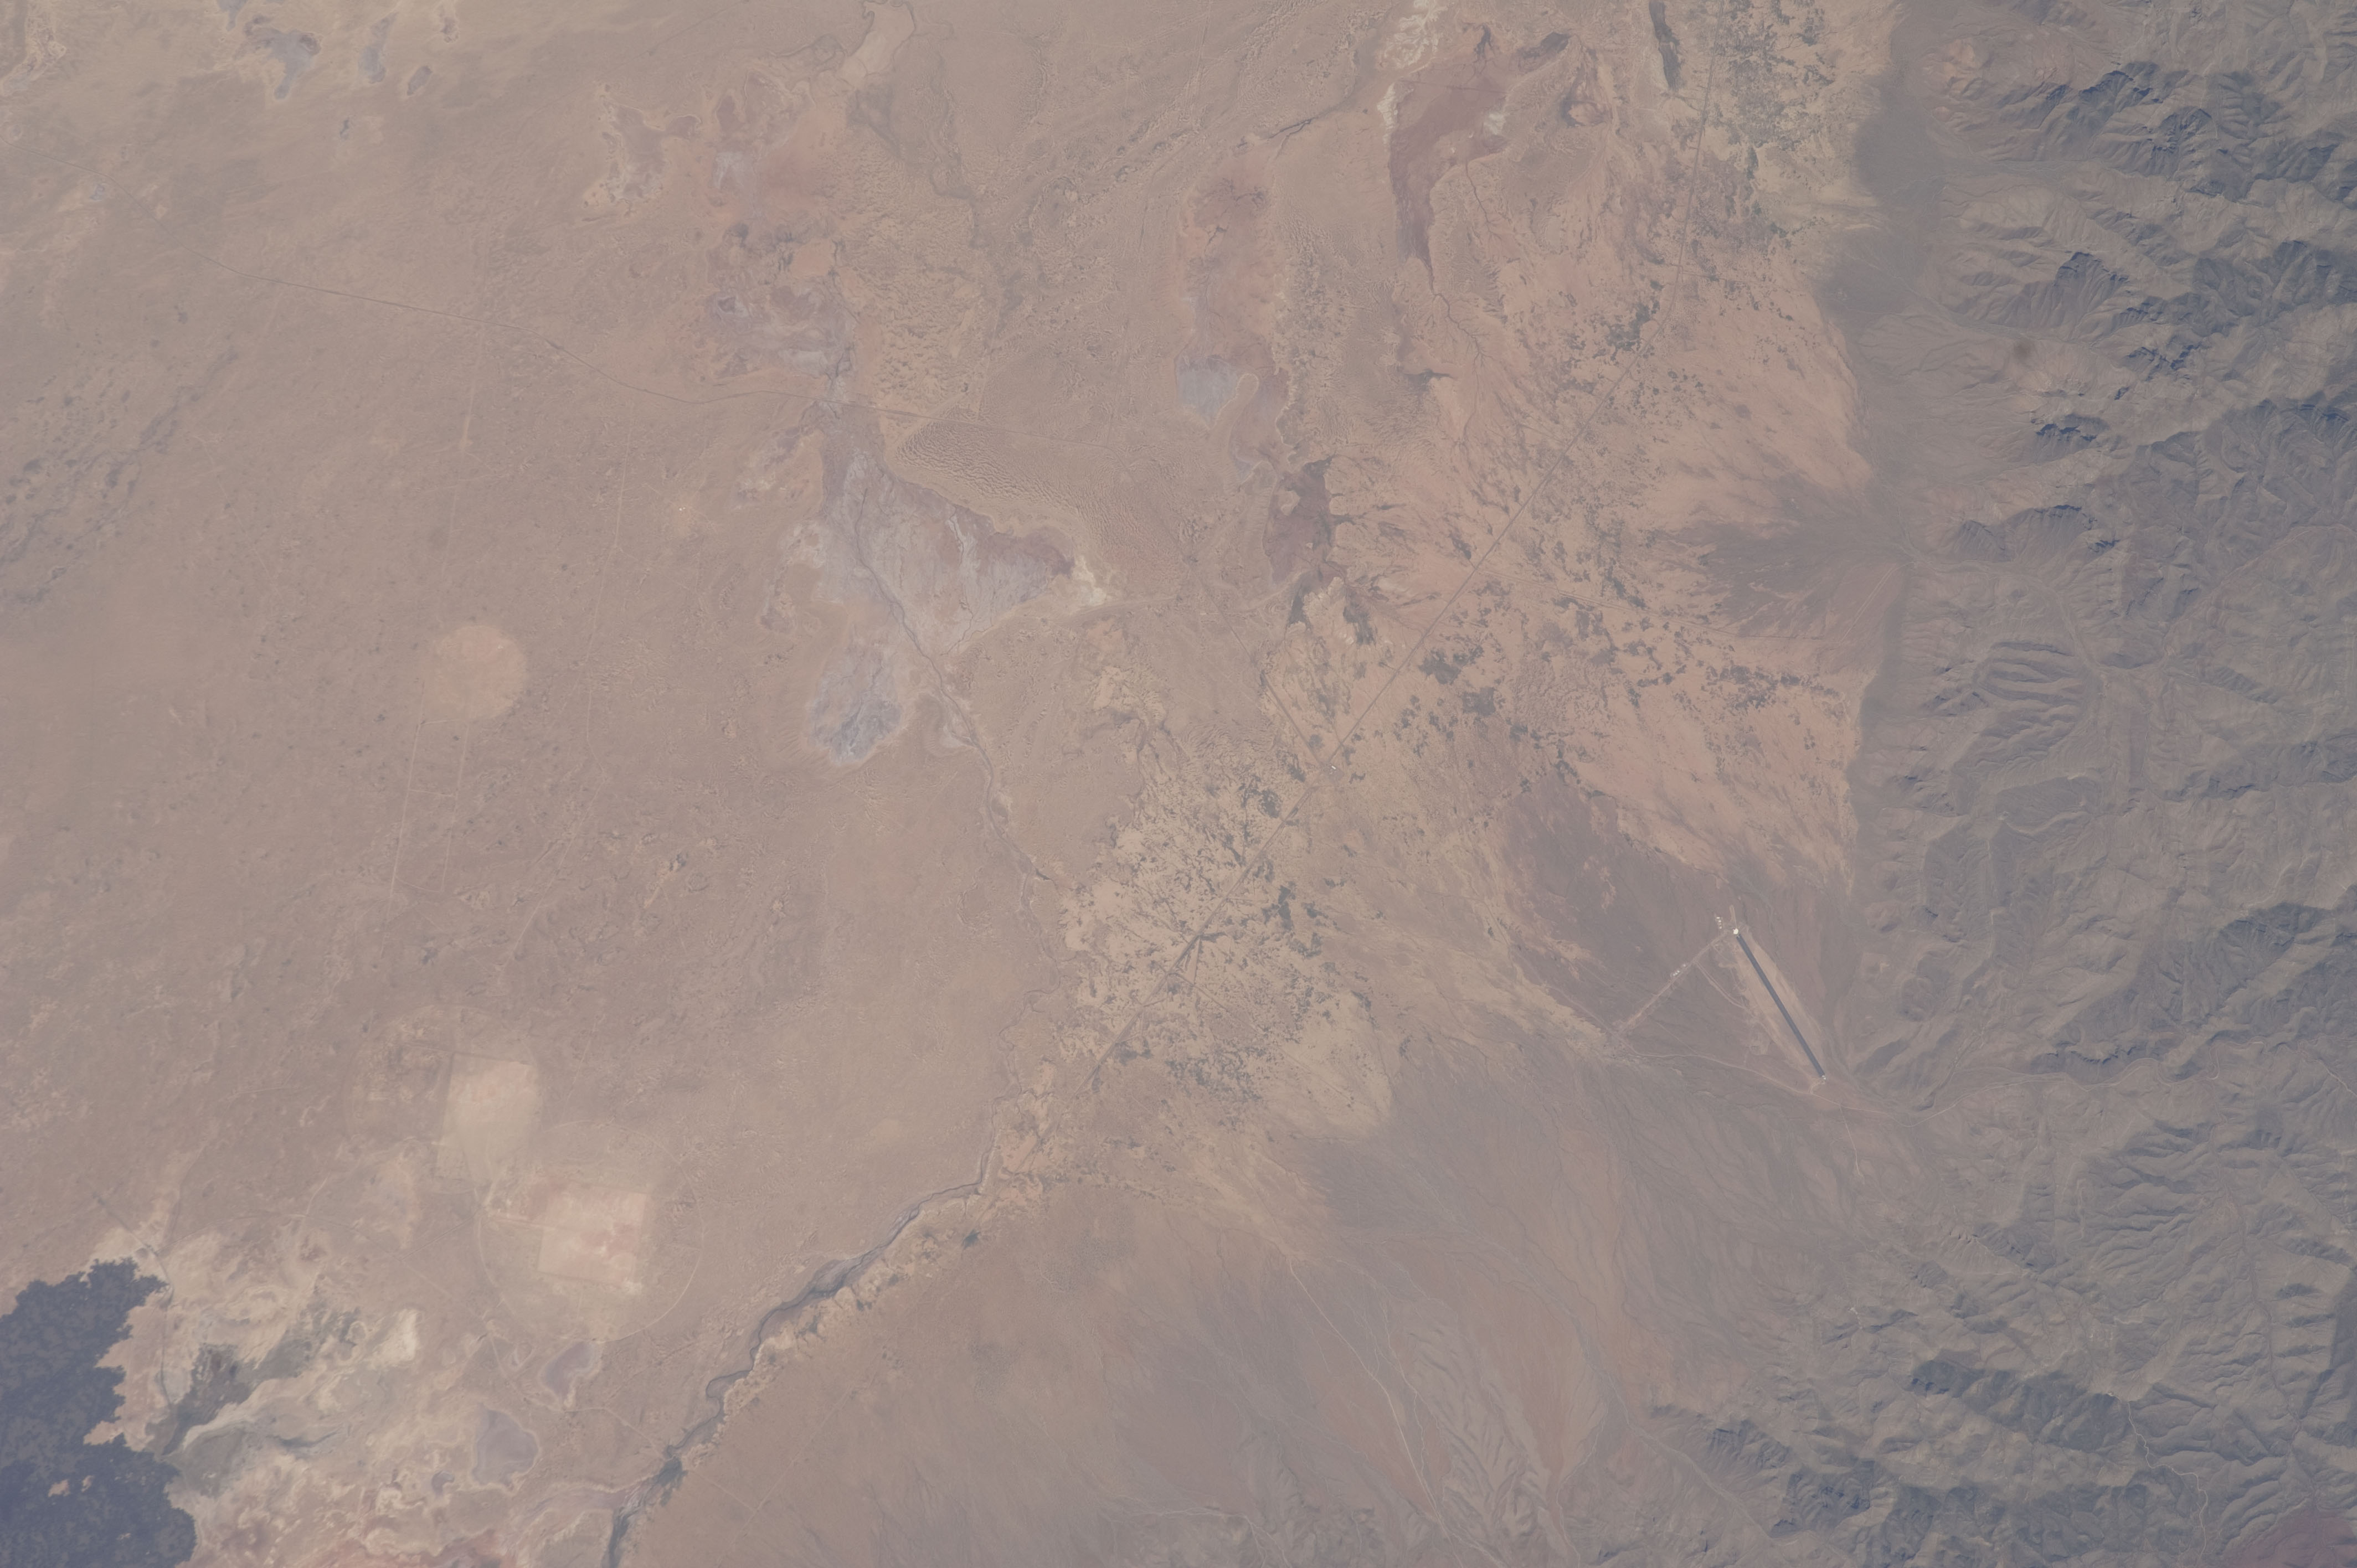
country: USA-NEW MEXICO
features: WHITE SANDS MISSILE RANGE, SAN ANDRES MTS.
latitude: 33.1
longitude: -106.6
